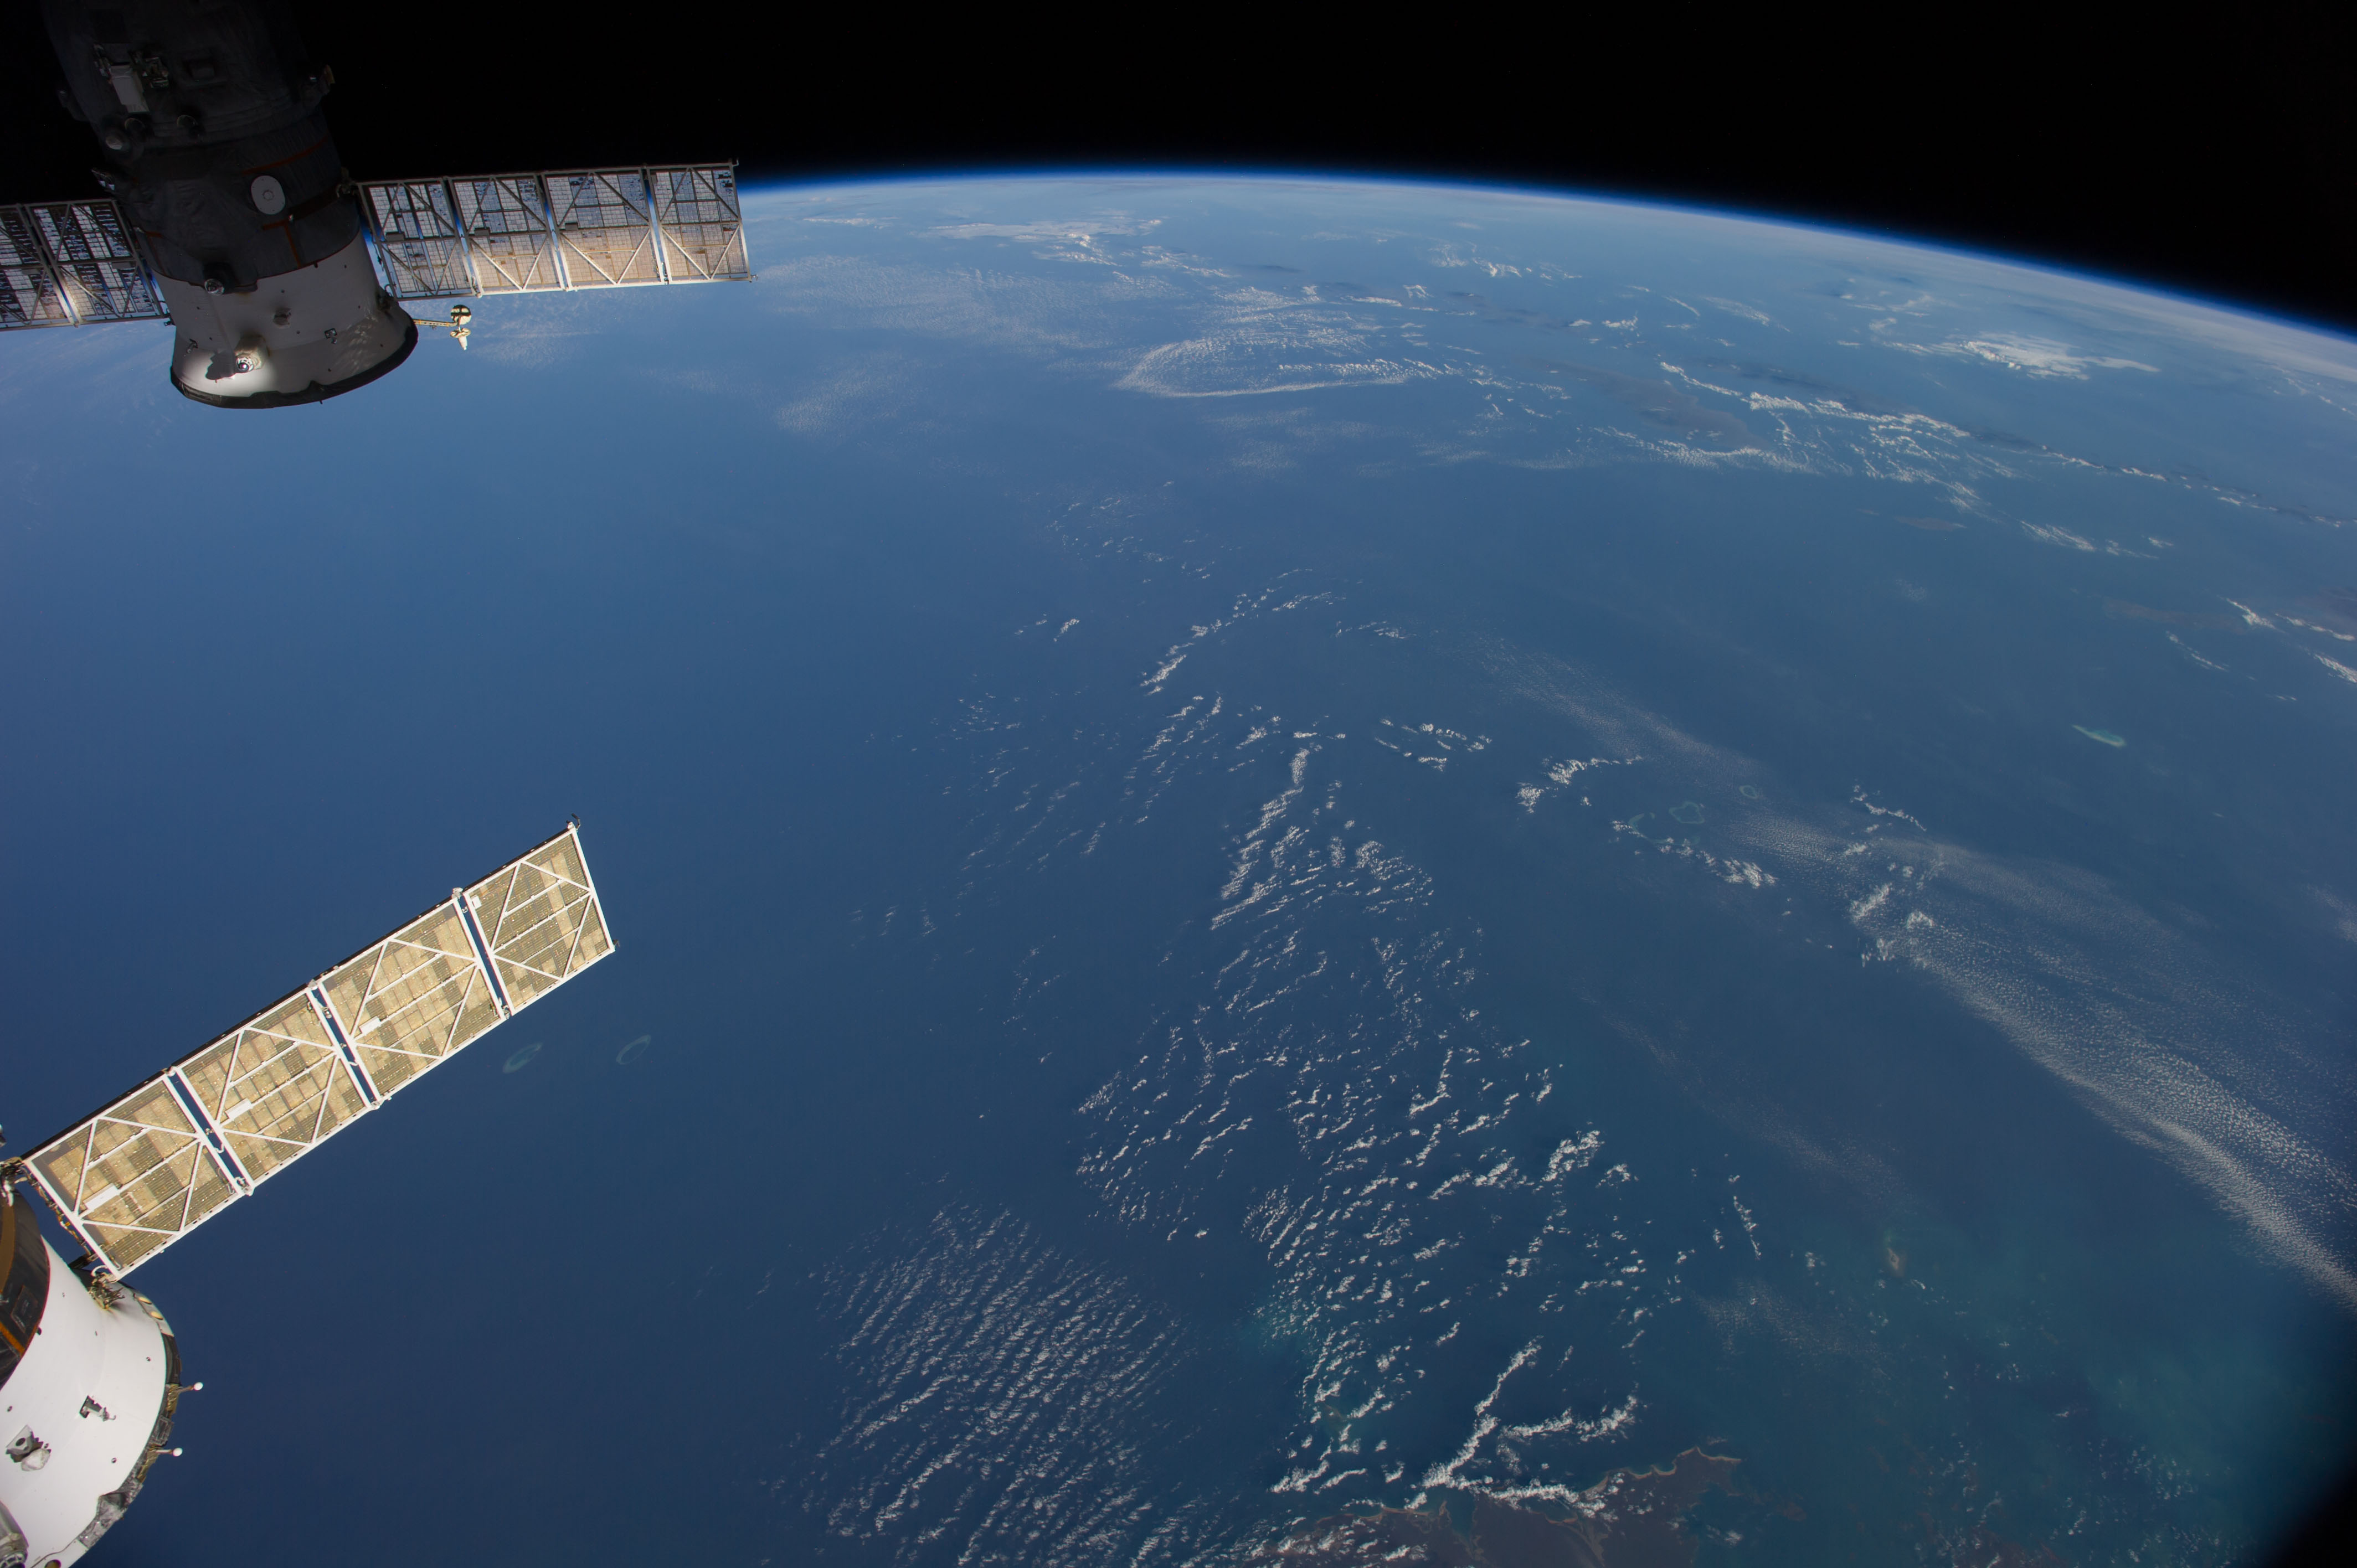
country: AUSTRALIA-WA
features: INDIAN O., JAVA S., BALI S., FLORES S., SAVU S., W. NUSA TENGGARA, E. NUSA TENGGARA, ATMOSPHERIC LIMB
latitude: -15.0
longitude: 119.5
